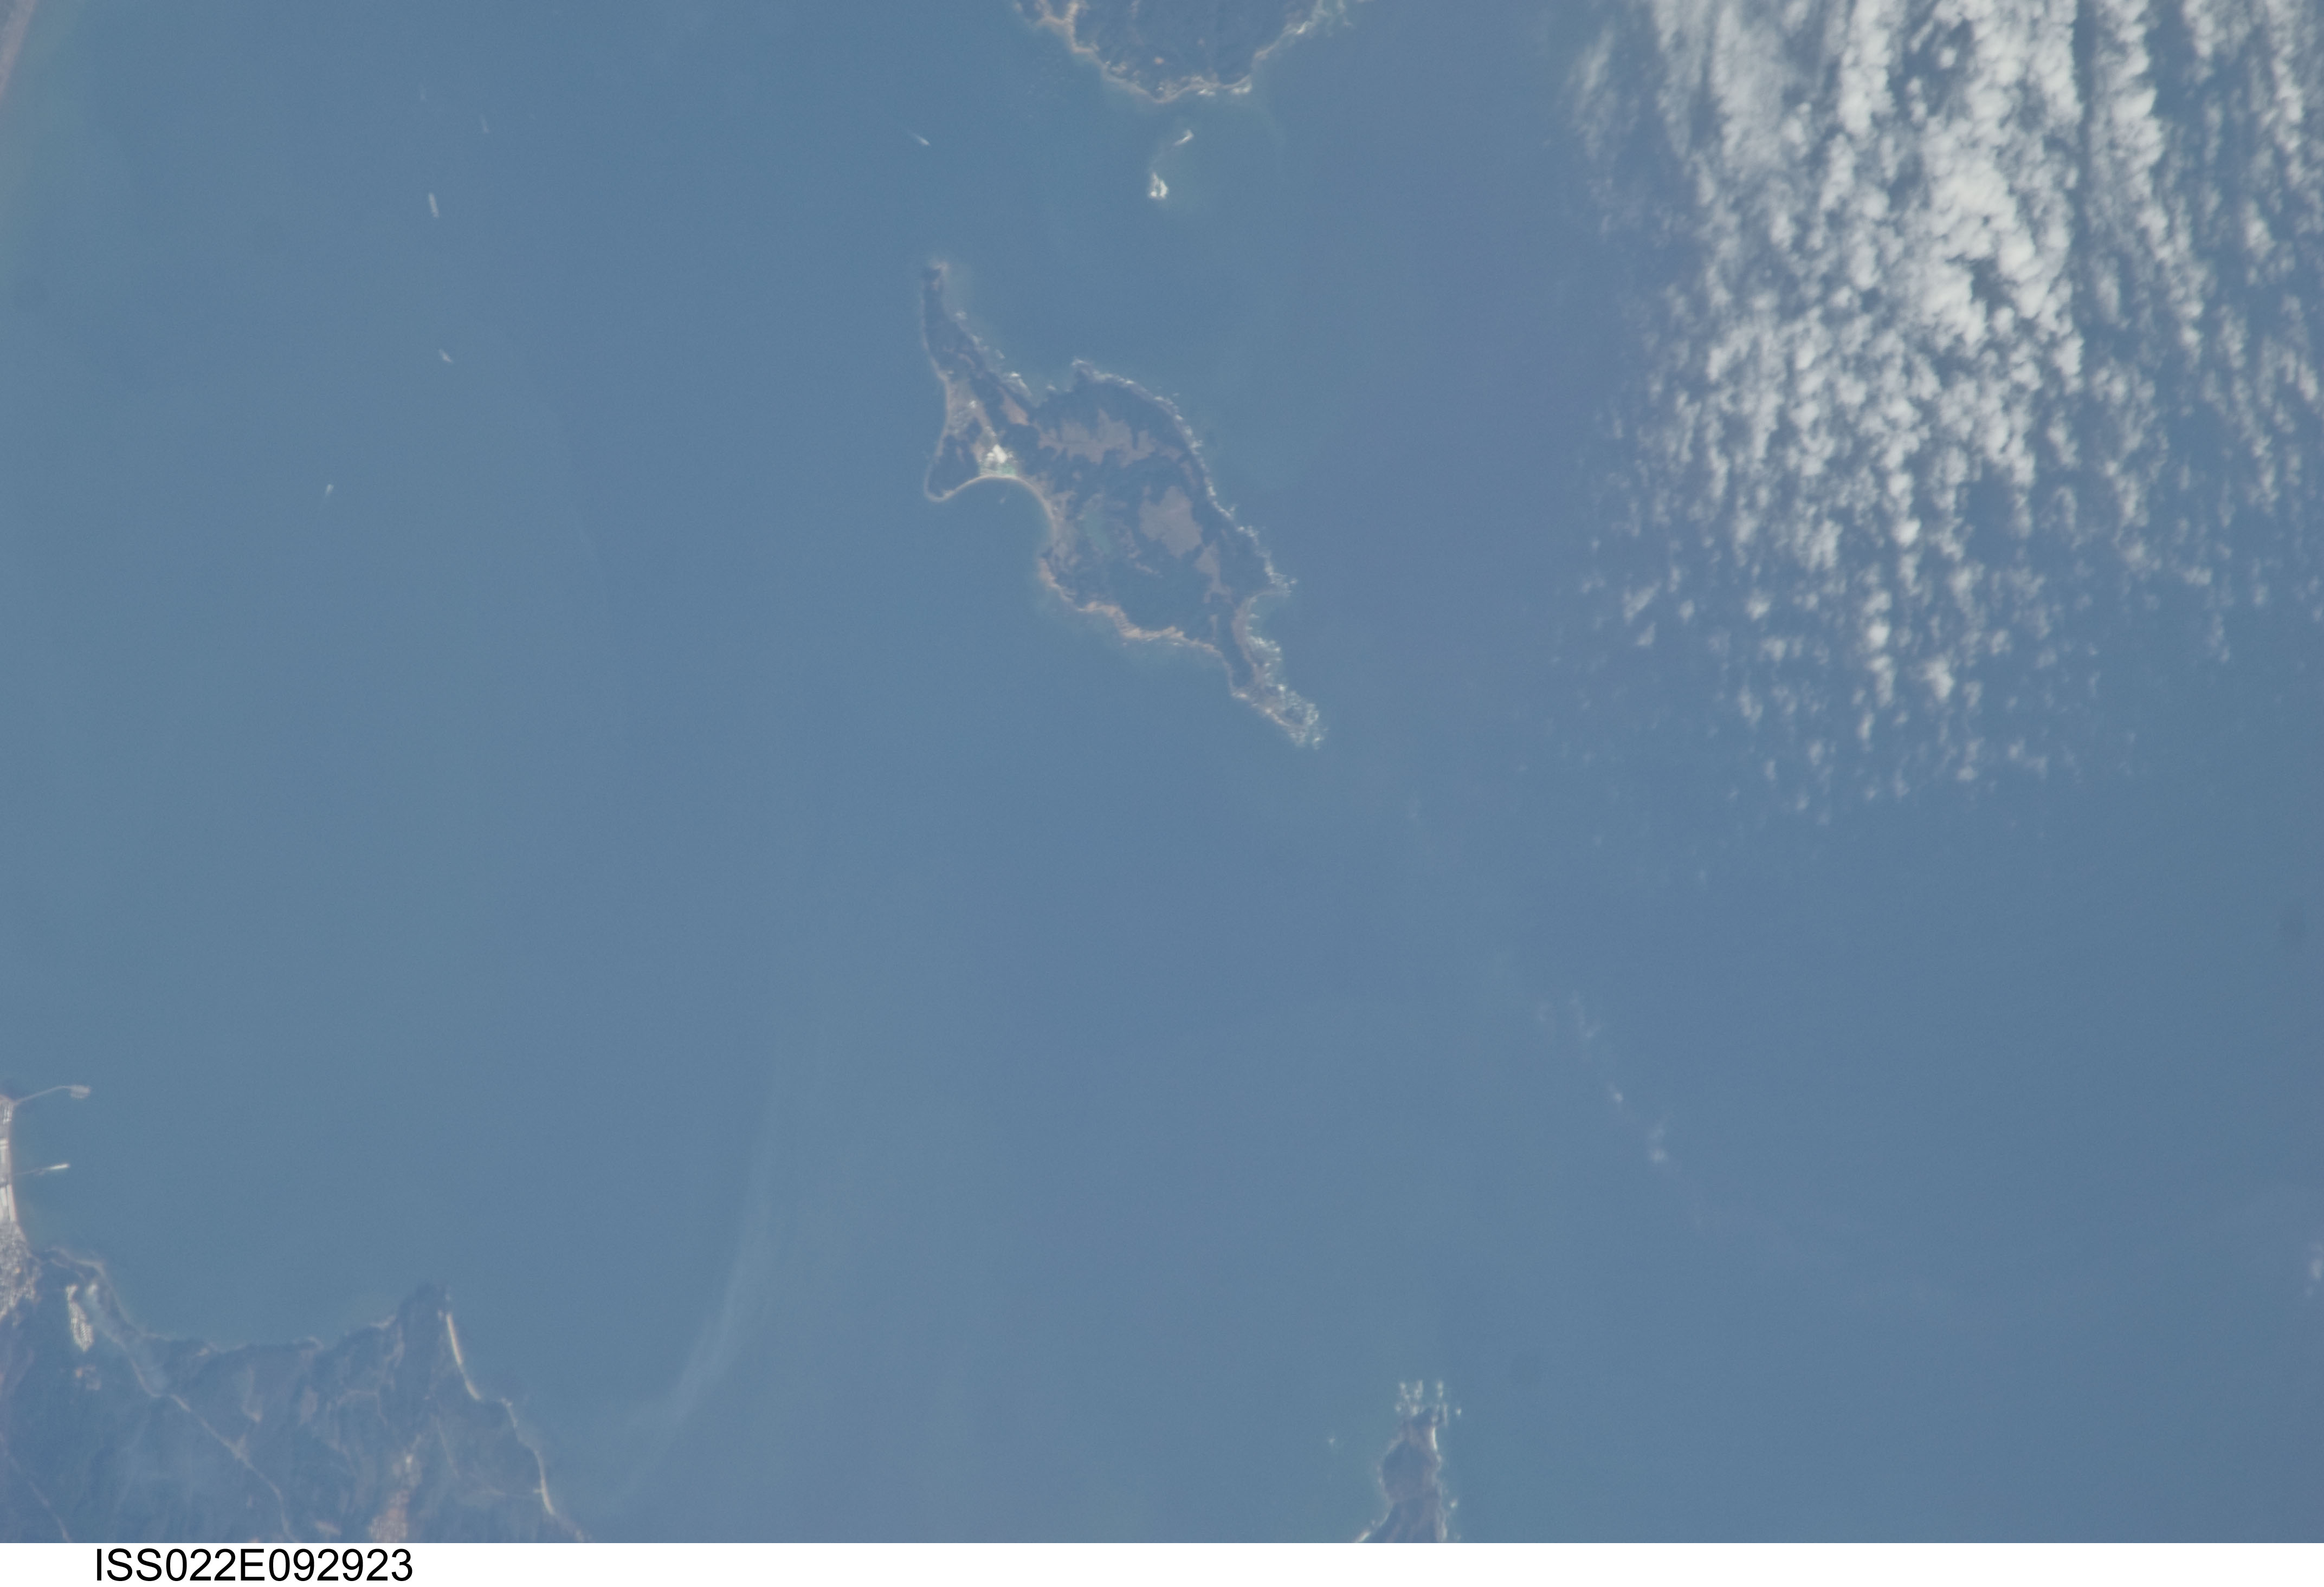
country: CHILE
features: QUIRIQUINA ISLAND, BAY OF CONCEPCION, TOME, HEADLANDS
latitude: -36.6
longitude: -73.0
